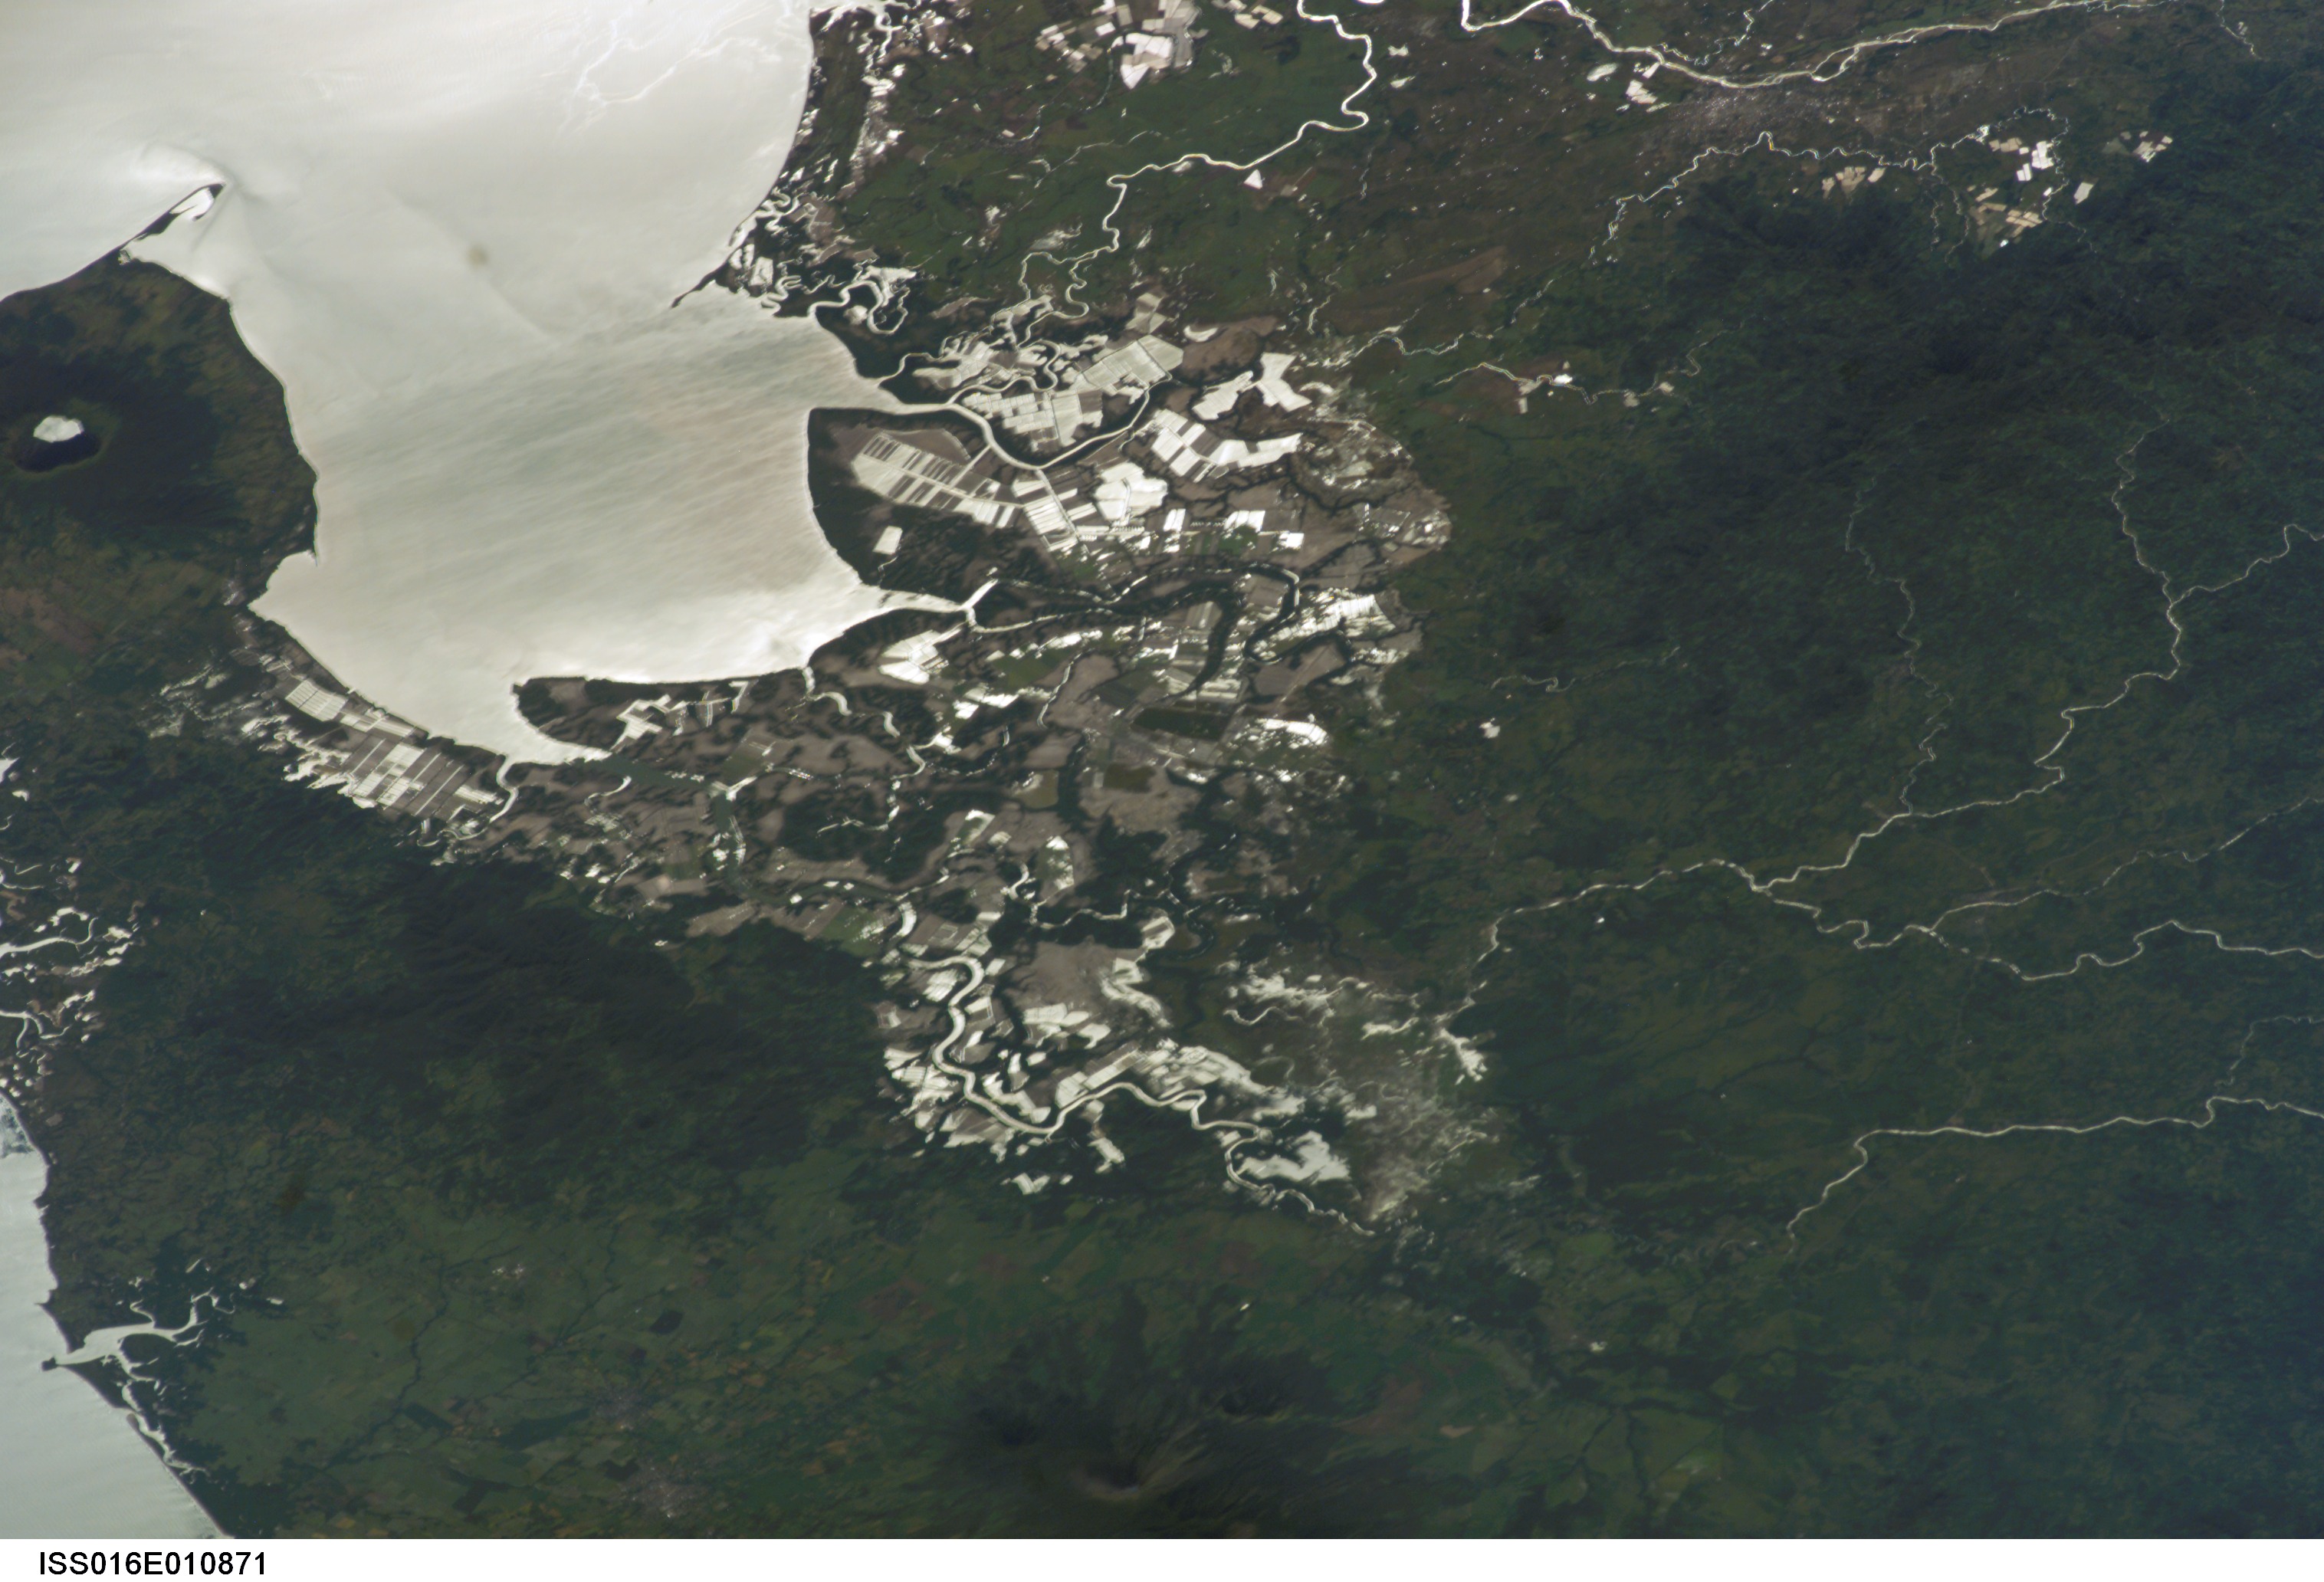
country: NICARAGUA
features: G. OF FONSECA, RIVERS, SUNGLINT
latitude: 13.0
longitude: -87.0
